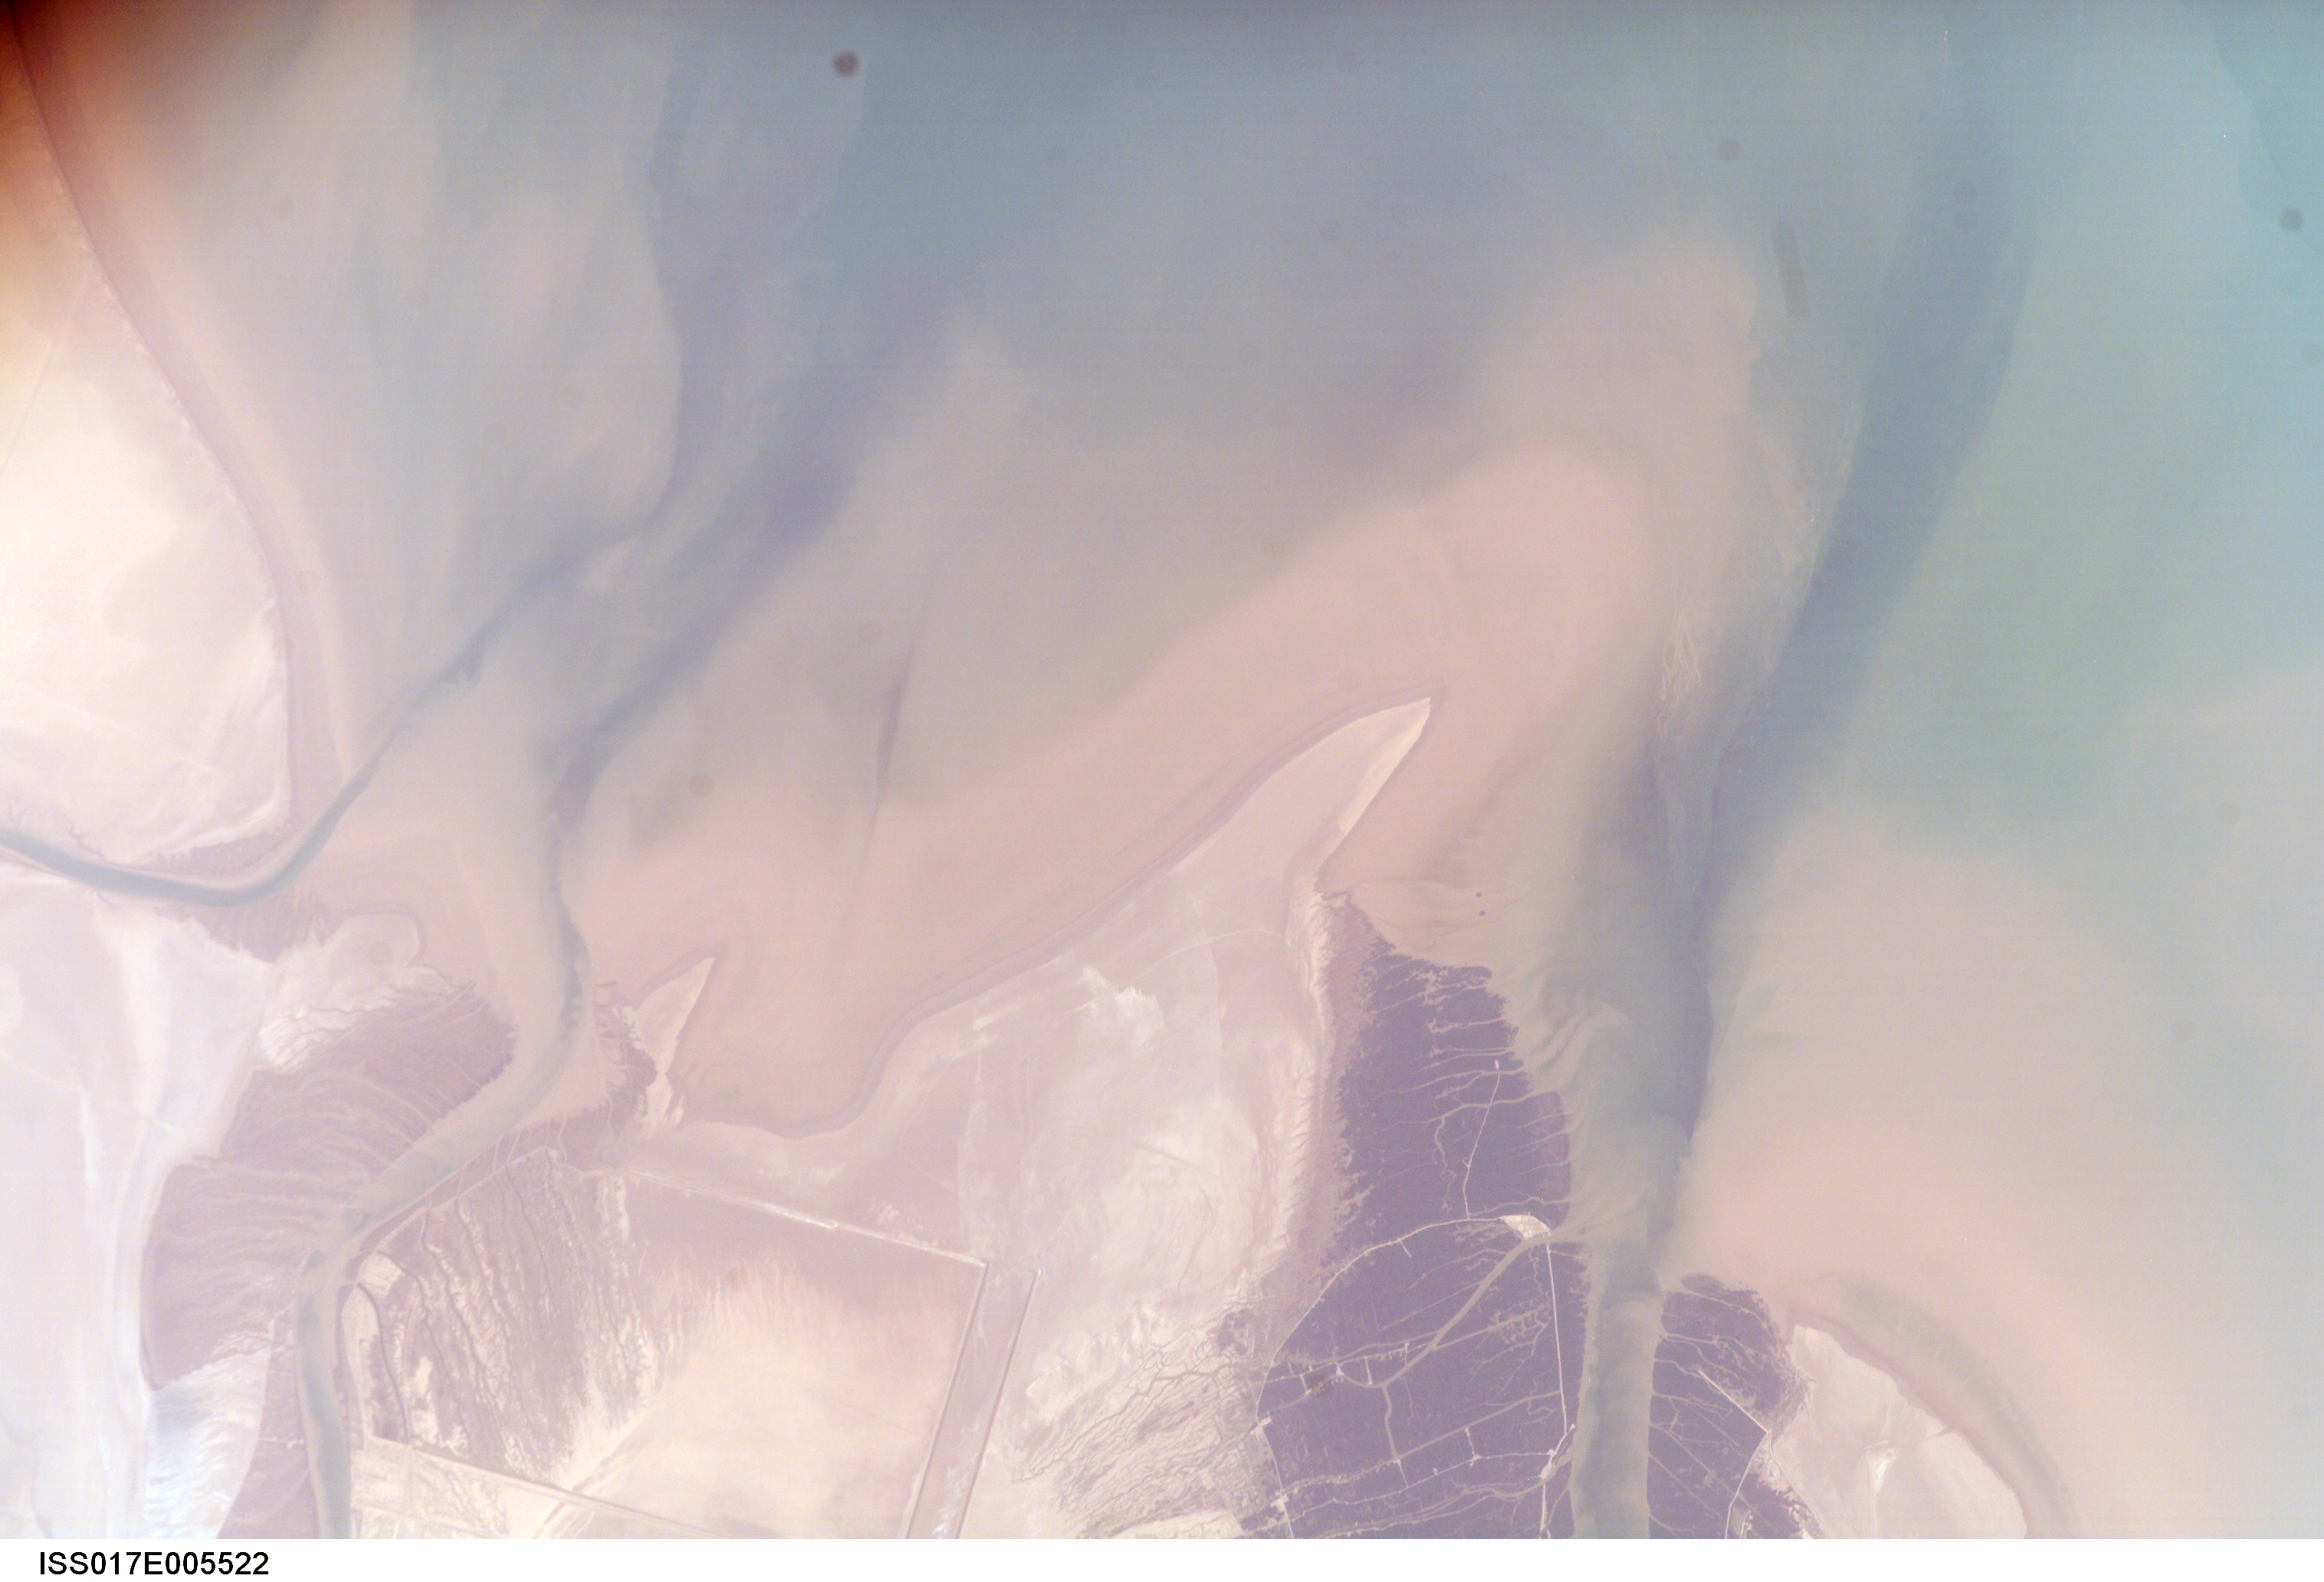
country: IRAQ
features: TIGRIS-EUPHRATES DELTA, SED.
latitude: 29.9
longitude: 48.7
